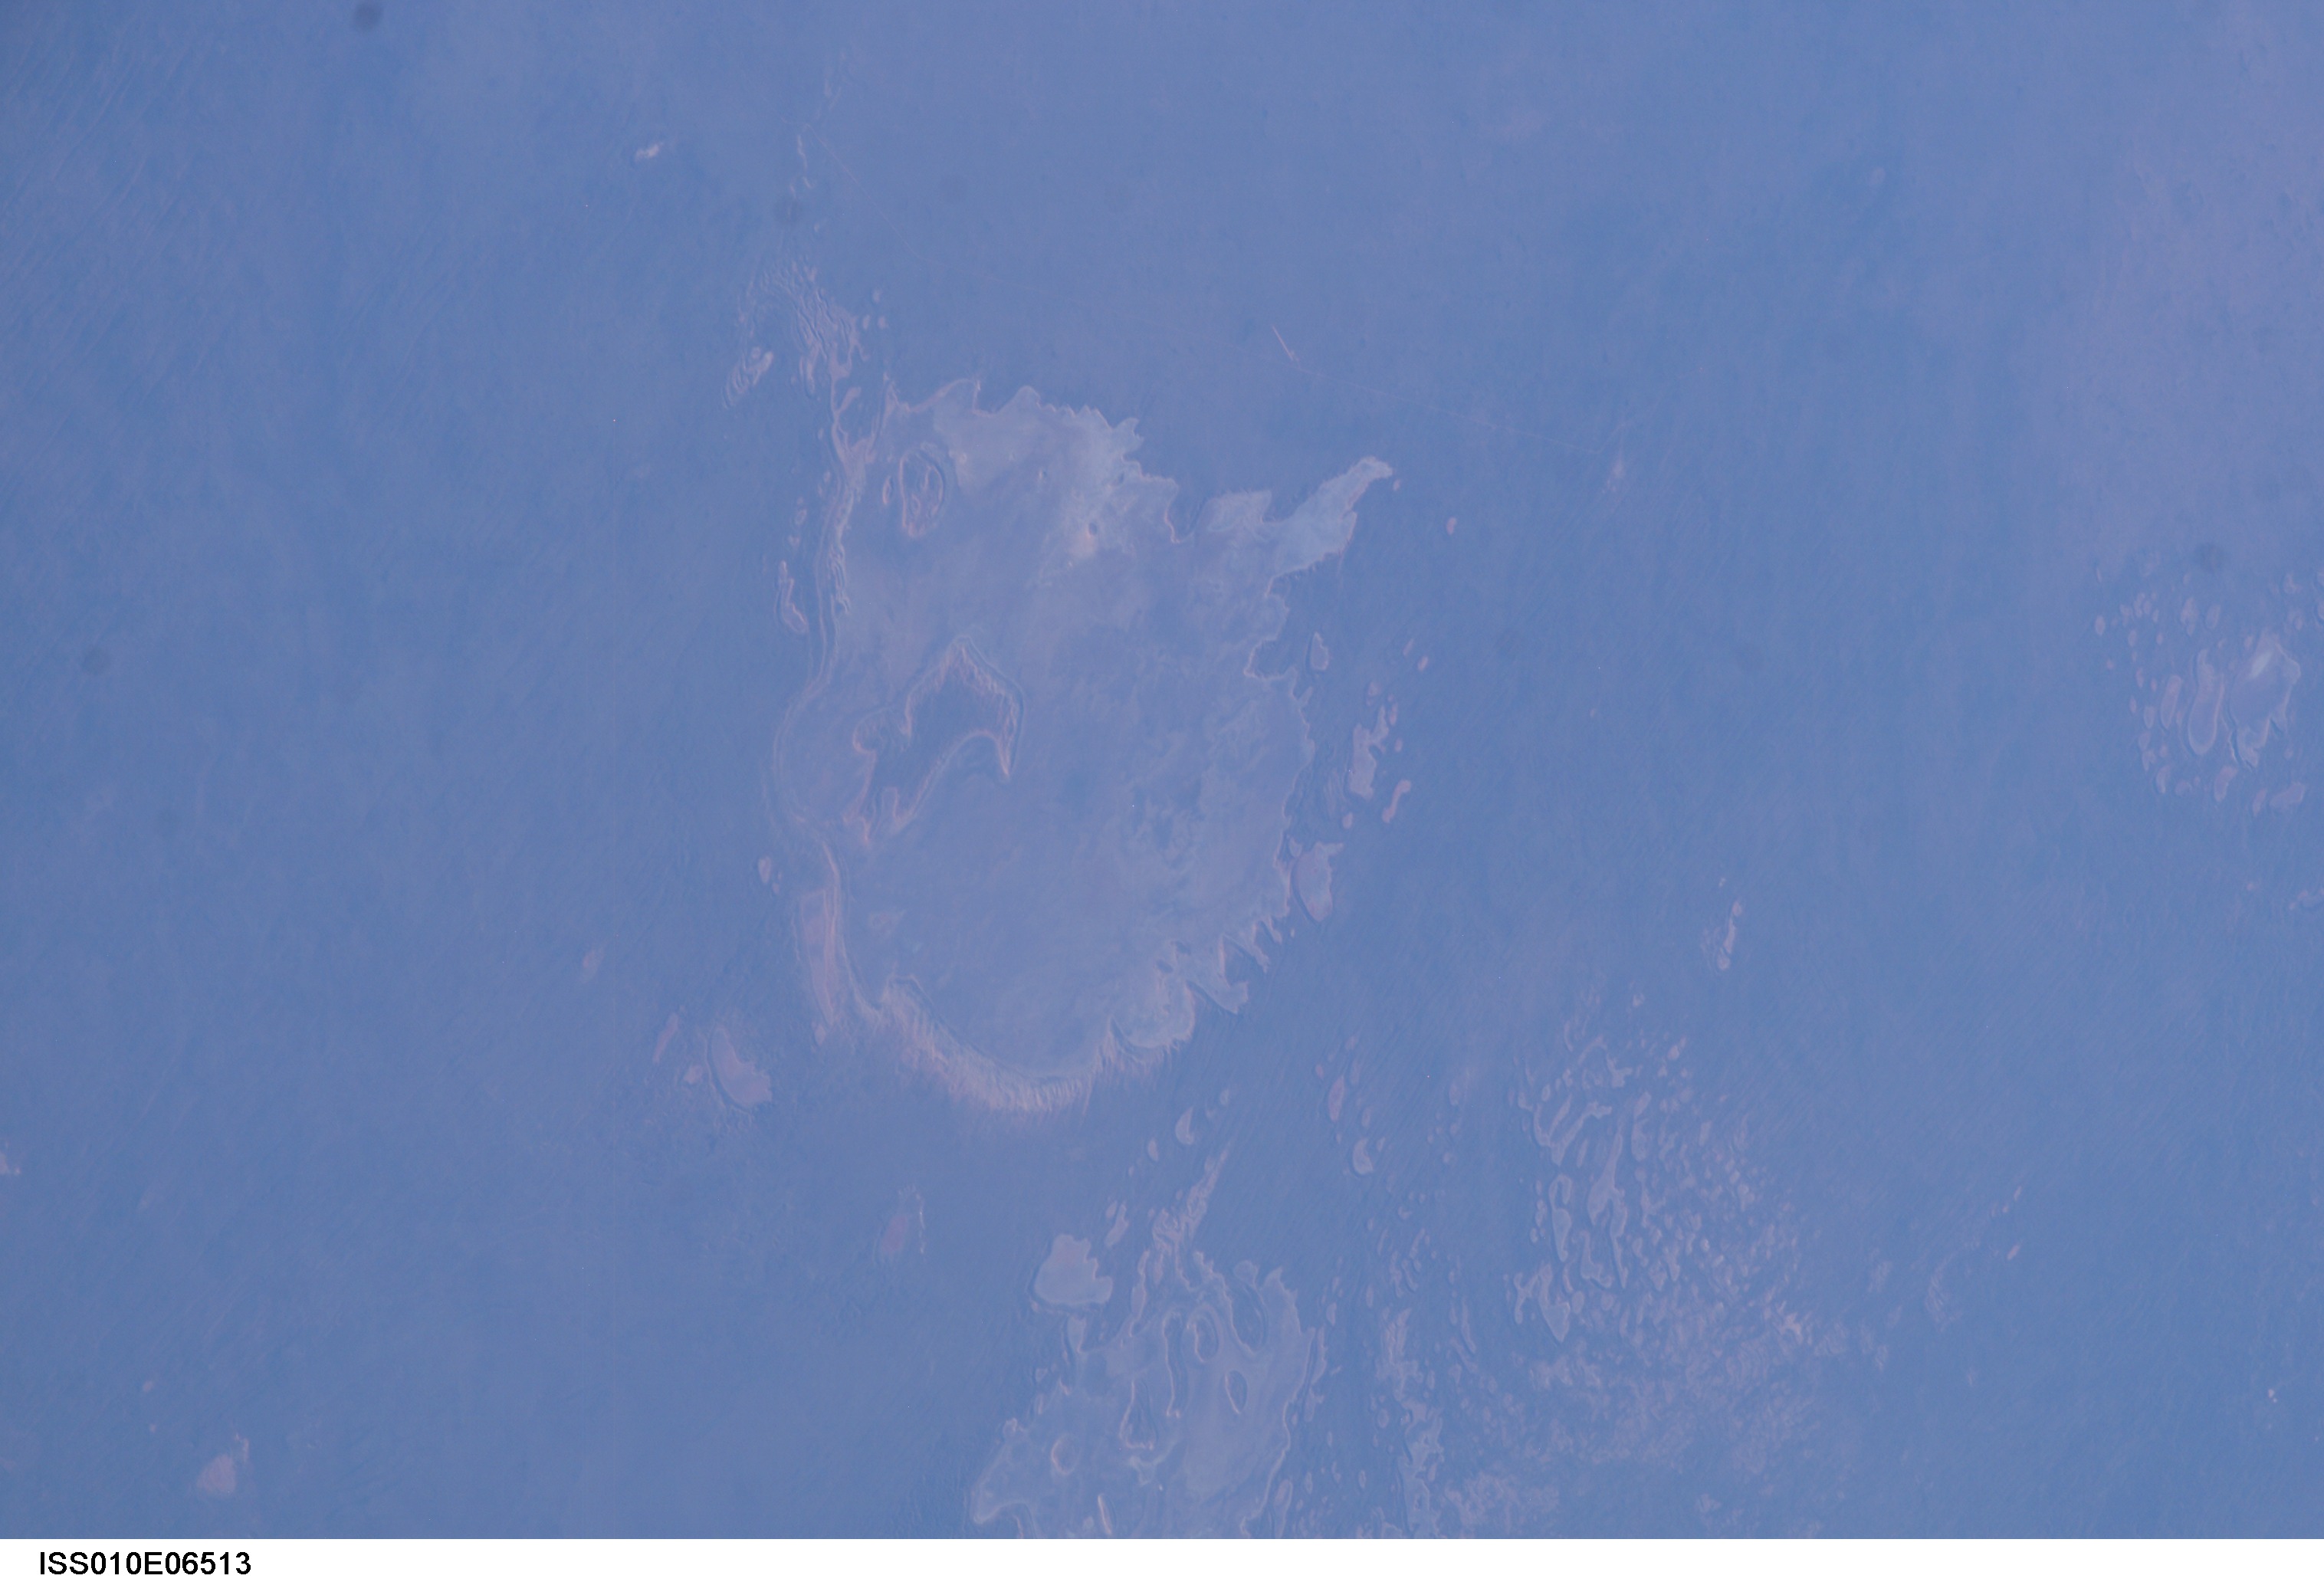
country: AUSTRALIA-SA
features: L. MAURICE, L. DEY-DEY, RIDGES
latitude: -29.5
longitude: 131.0
